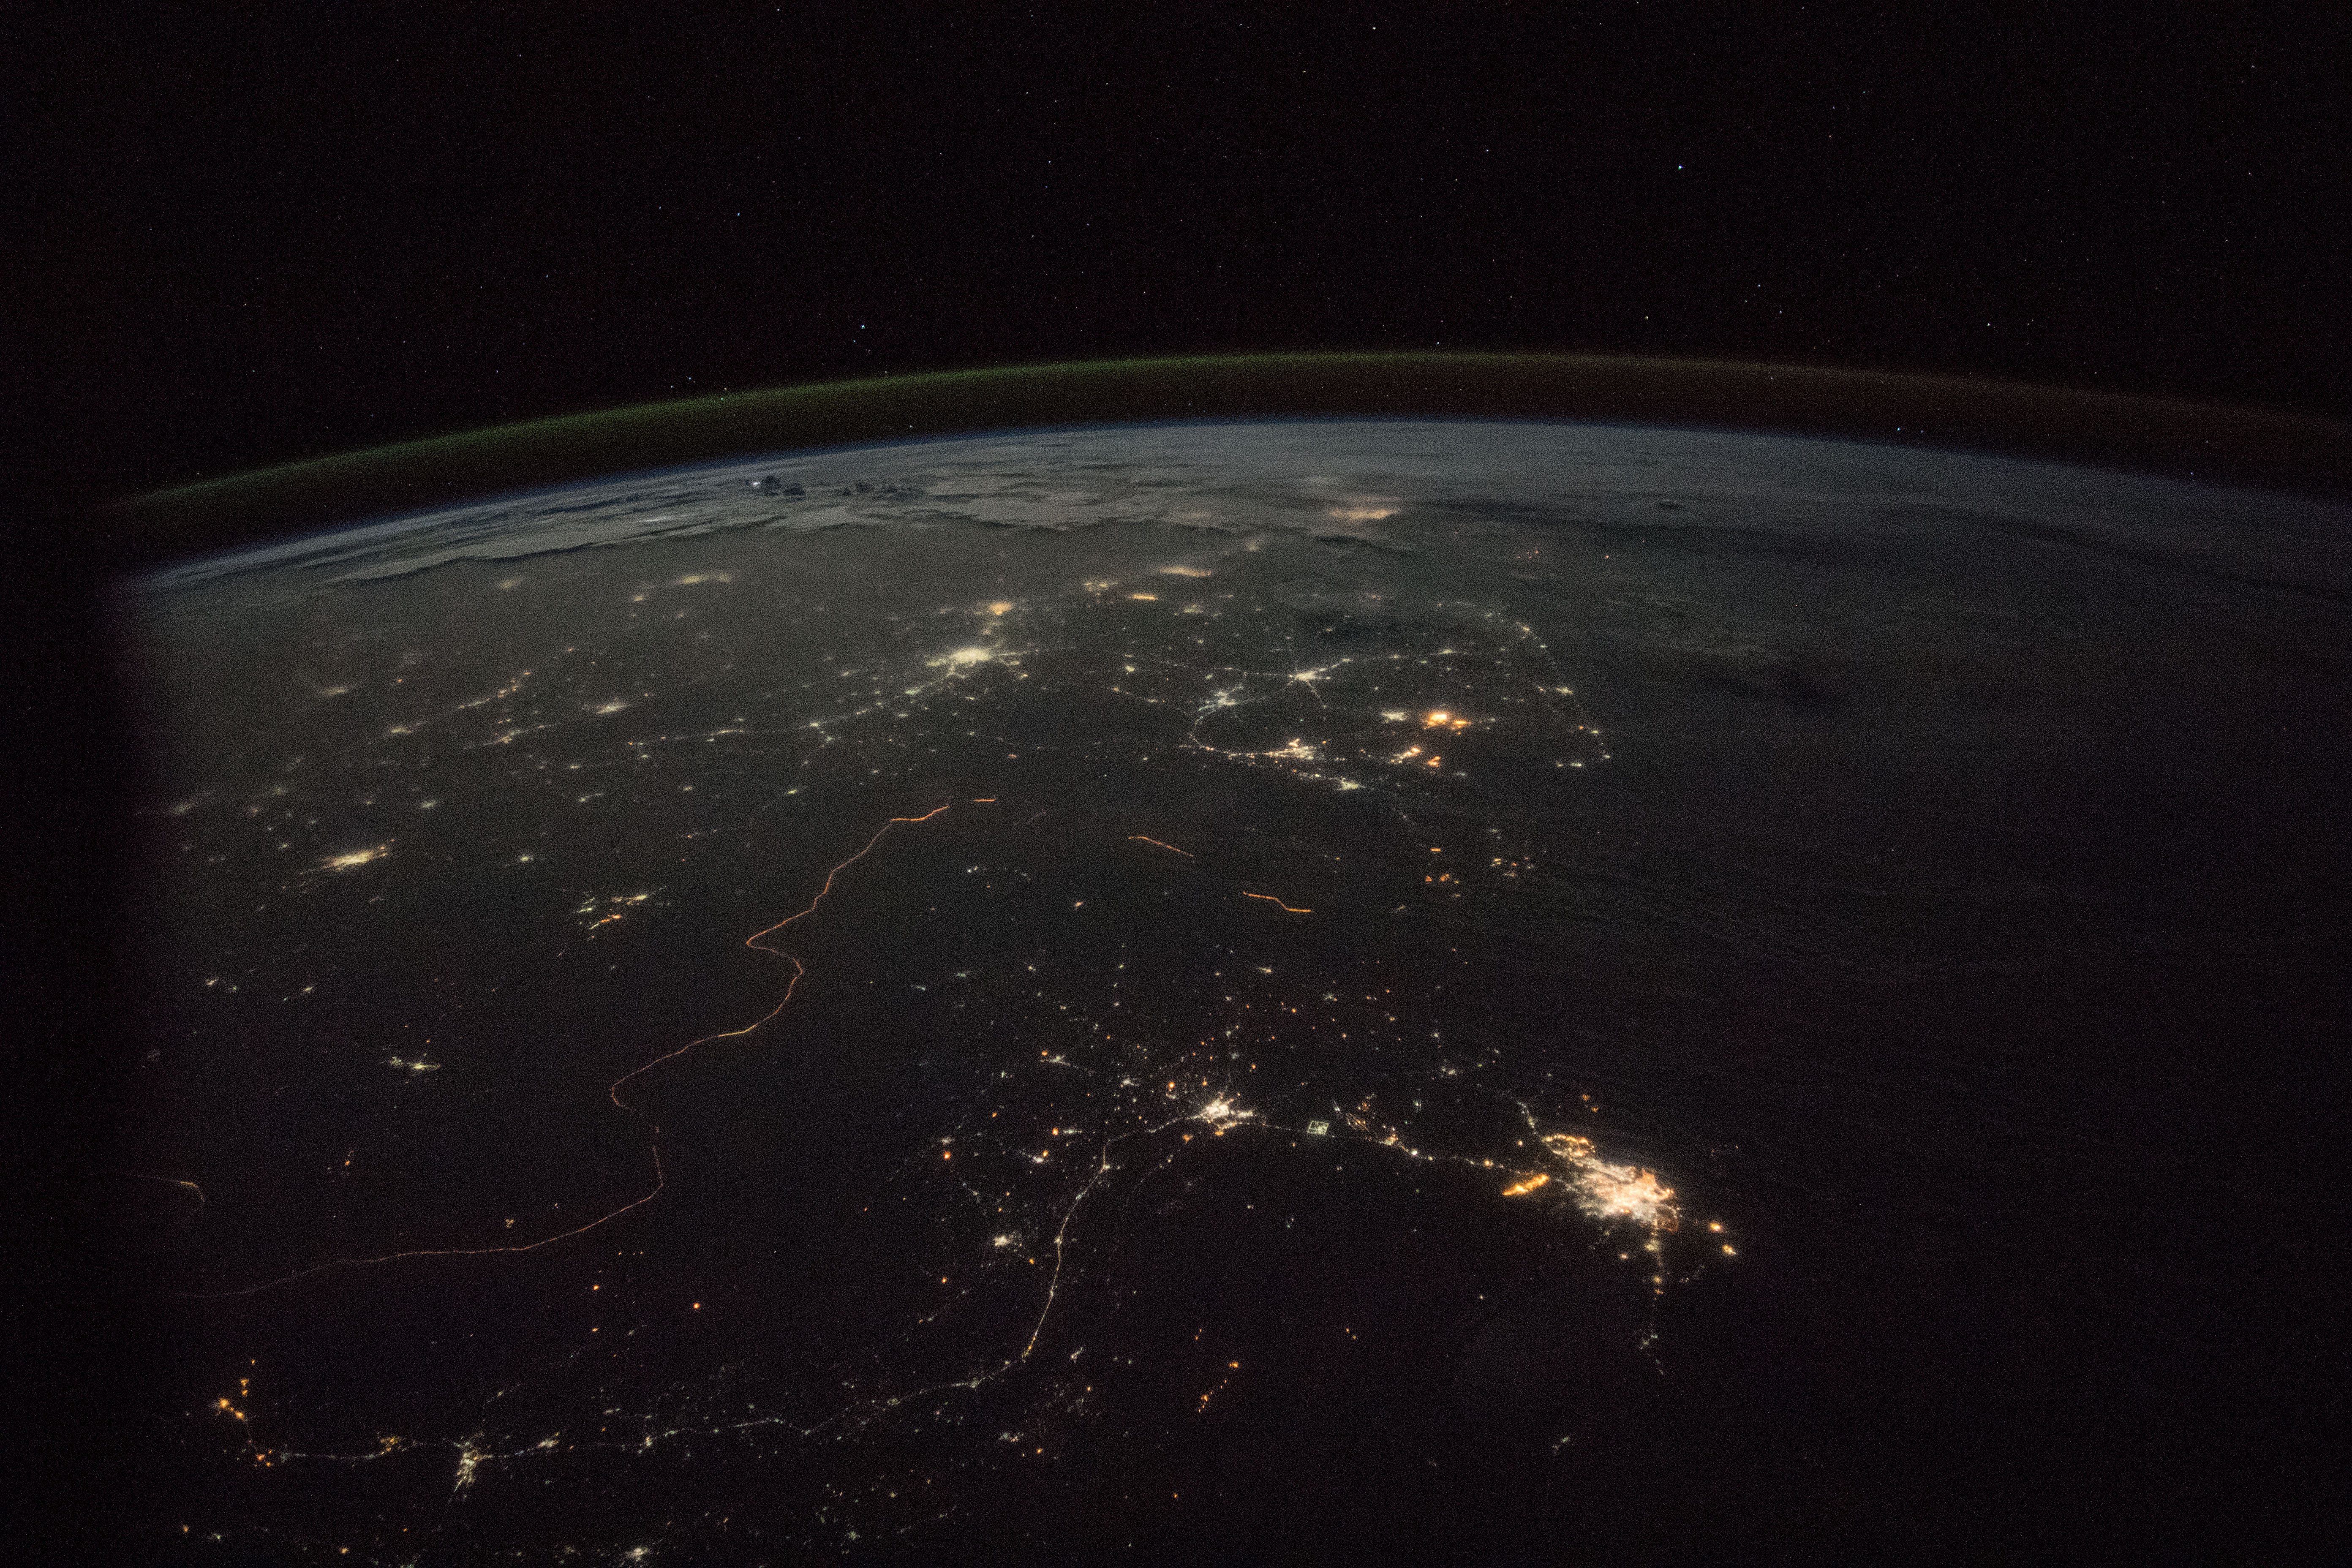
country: INDIA
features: DARK EARTHOBS, KARACHI
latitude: 23.0
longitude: 70.5
